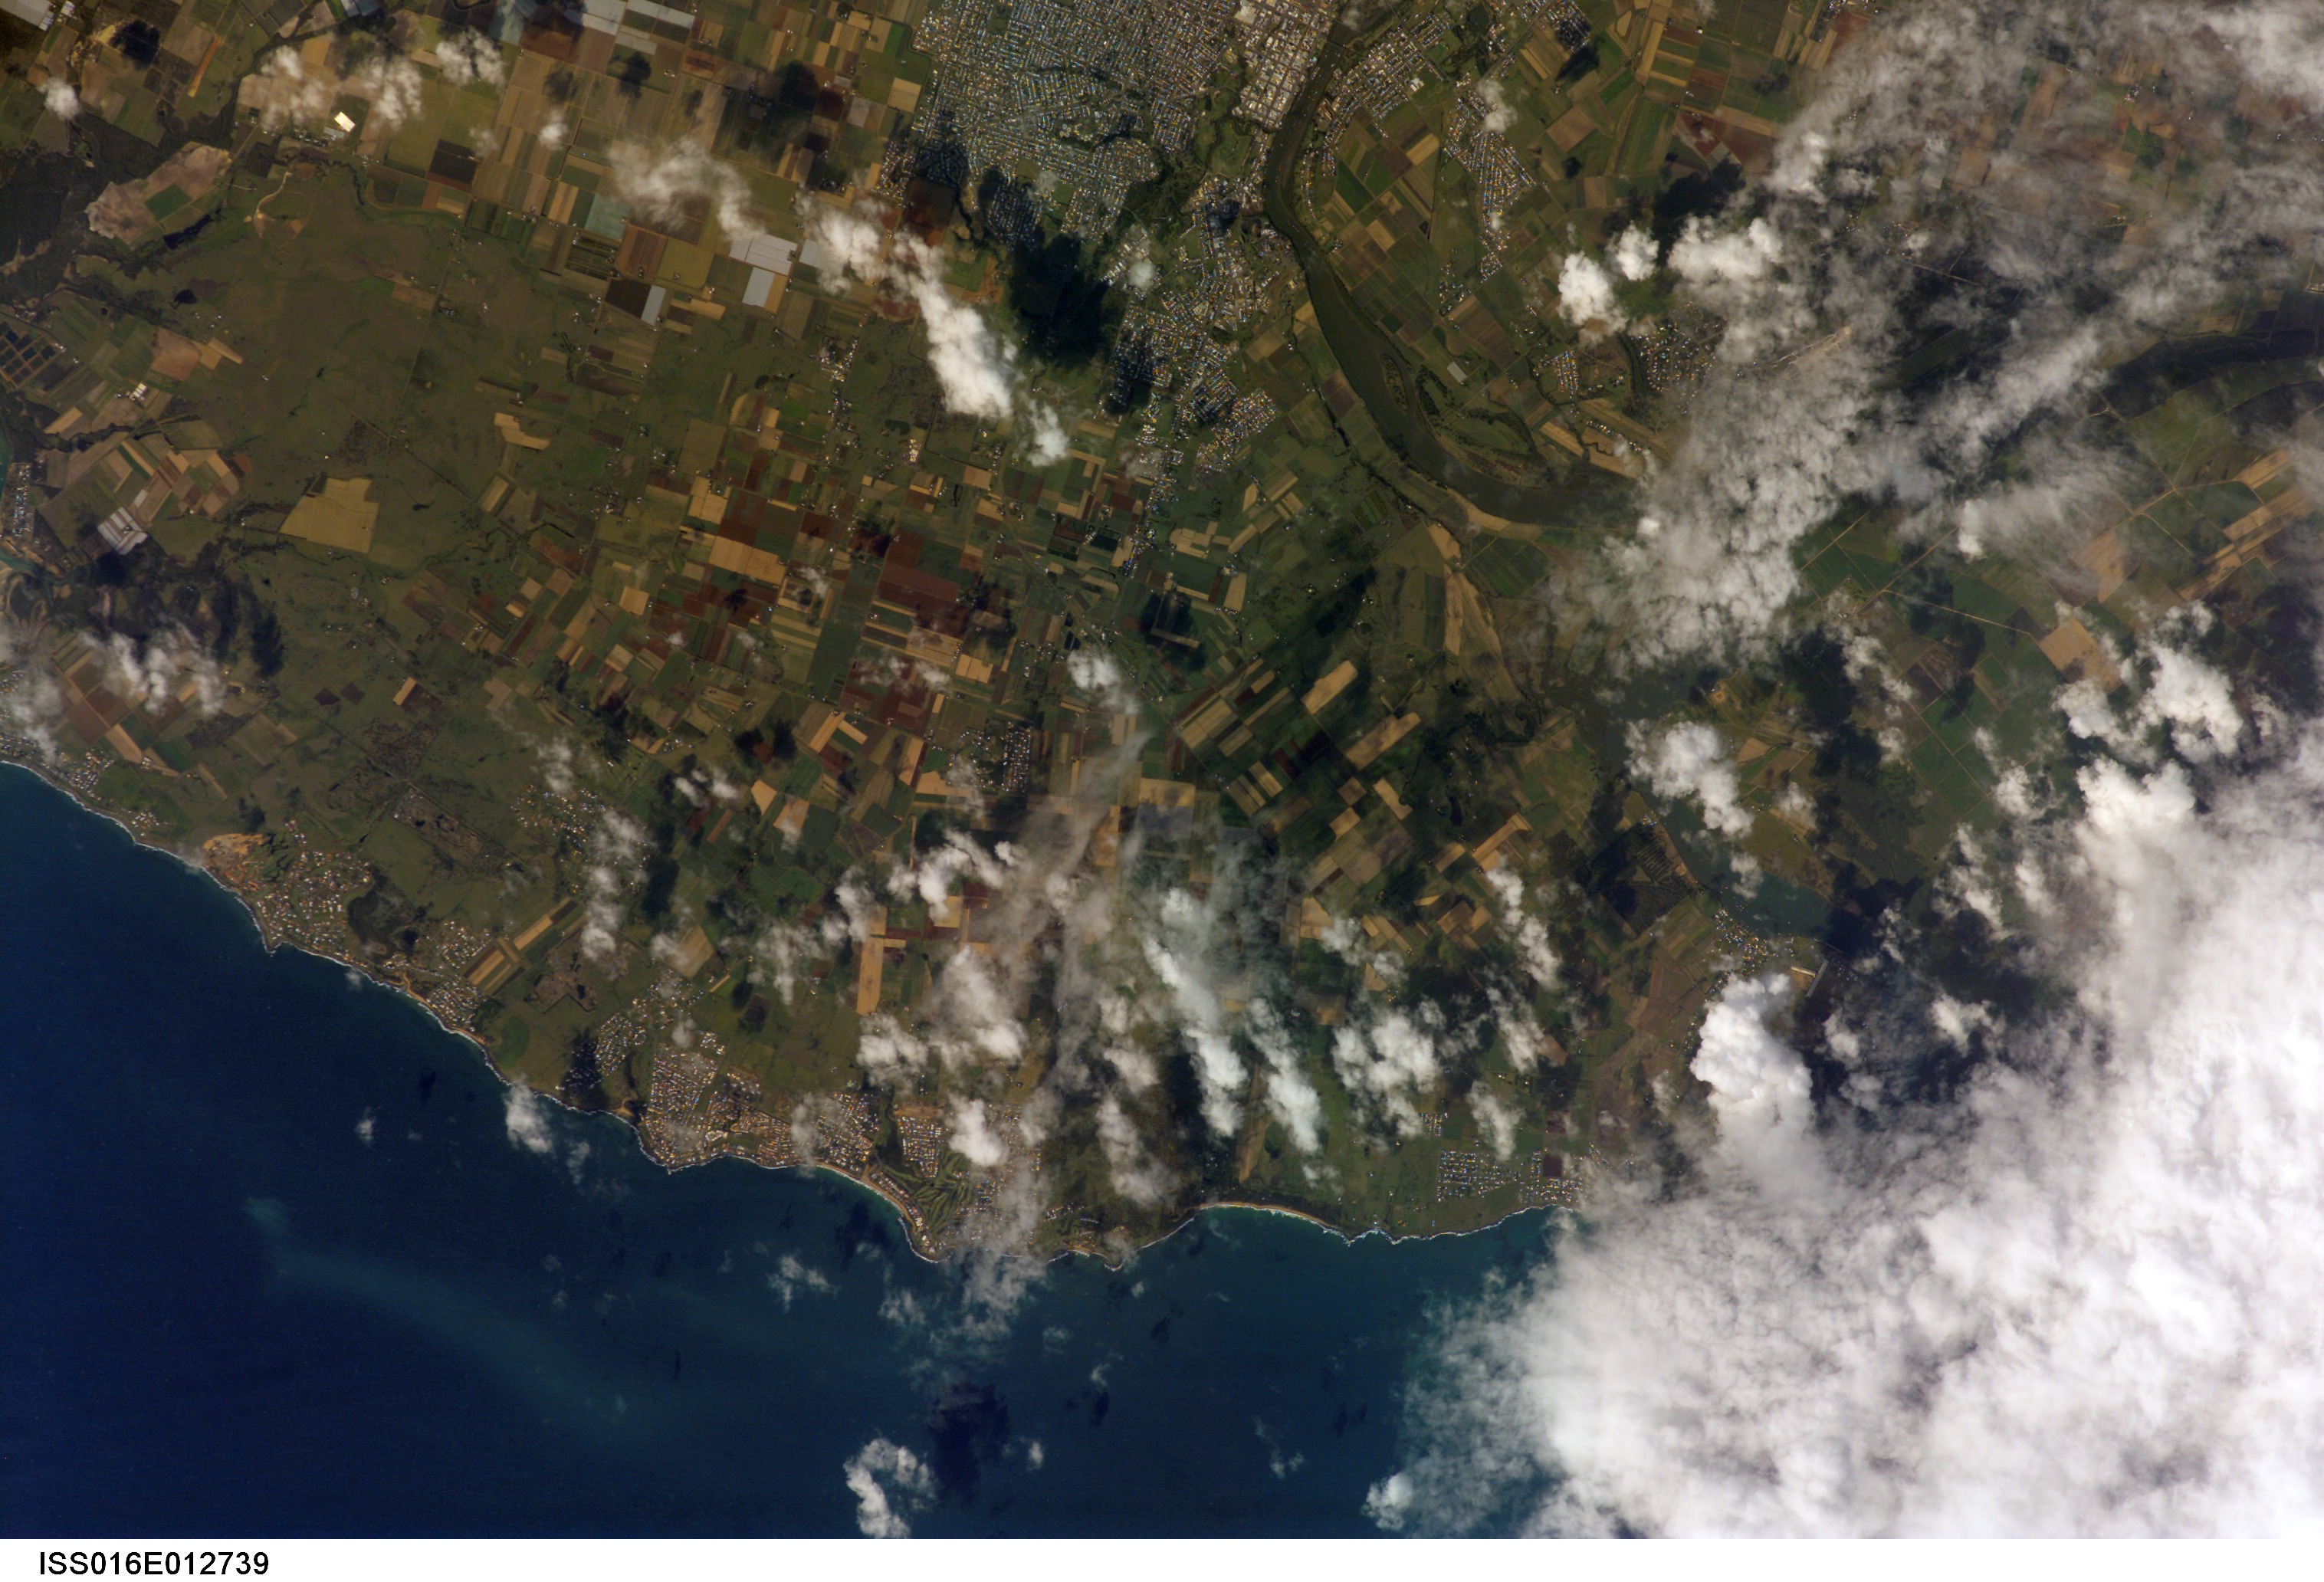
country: AUSTRALIA-Q
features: BUNDABERG, BURNETT R., AGR.
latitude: -24.8
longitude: 152.4
